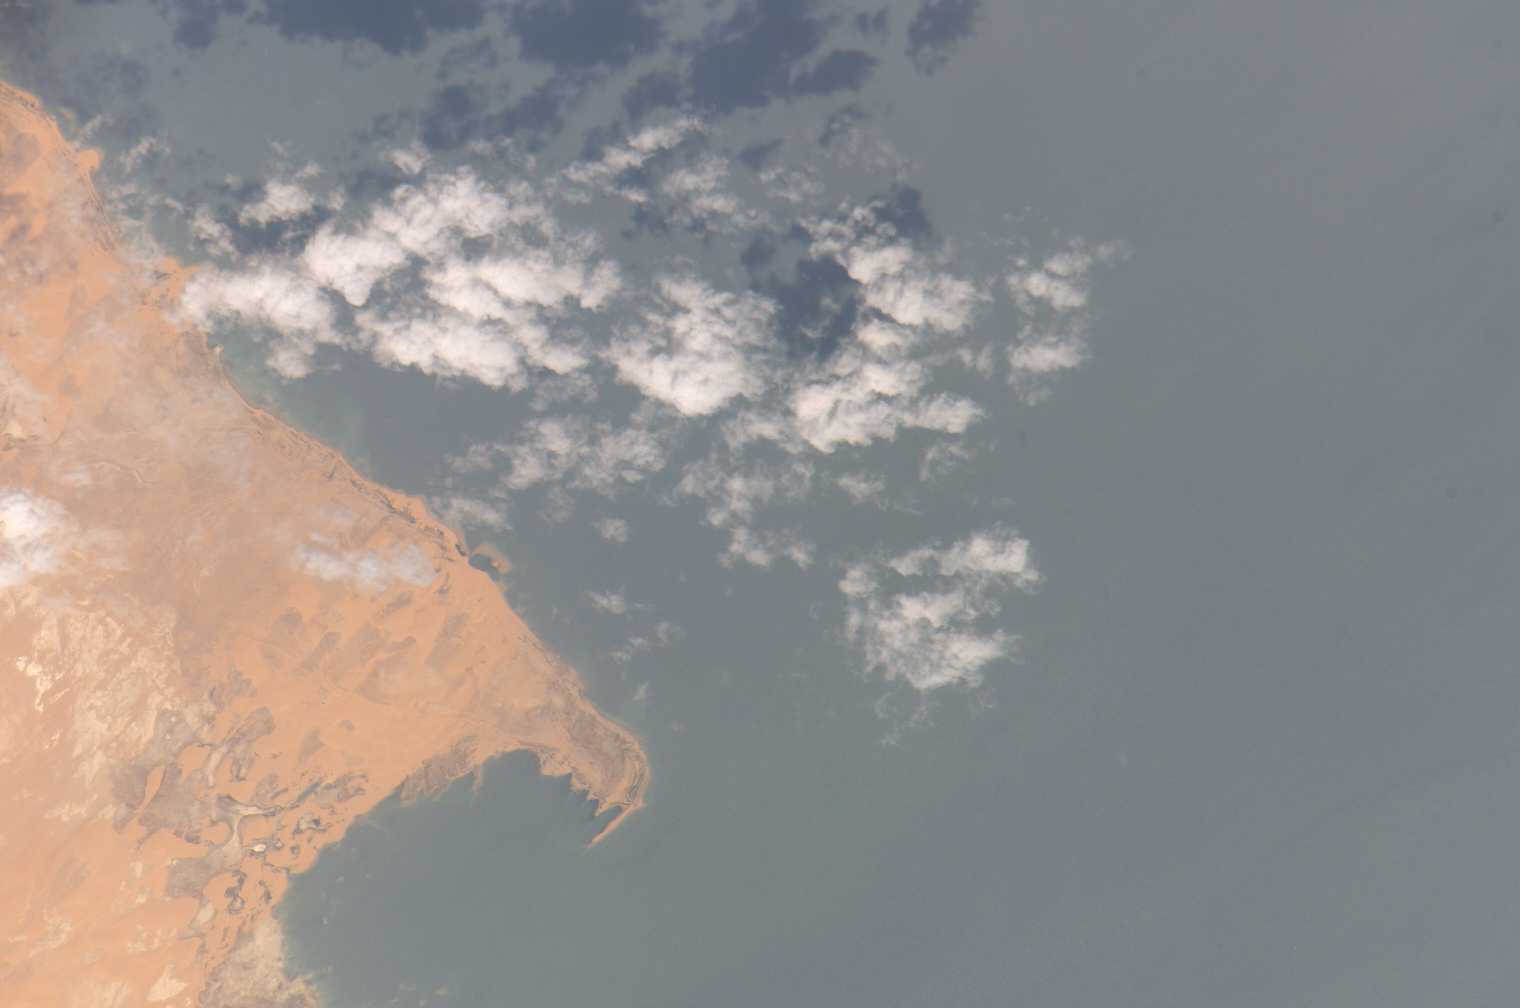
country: EGYPT
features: NW TOSHKA LAKES, WIND GROOVES
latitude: 23.4
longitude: 30.5
